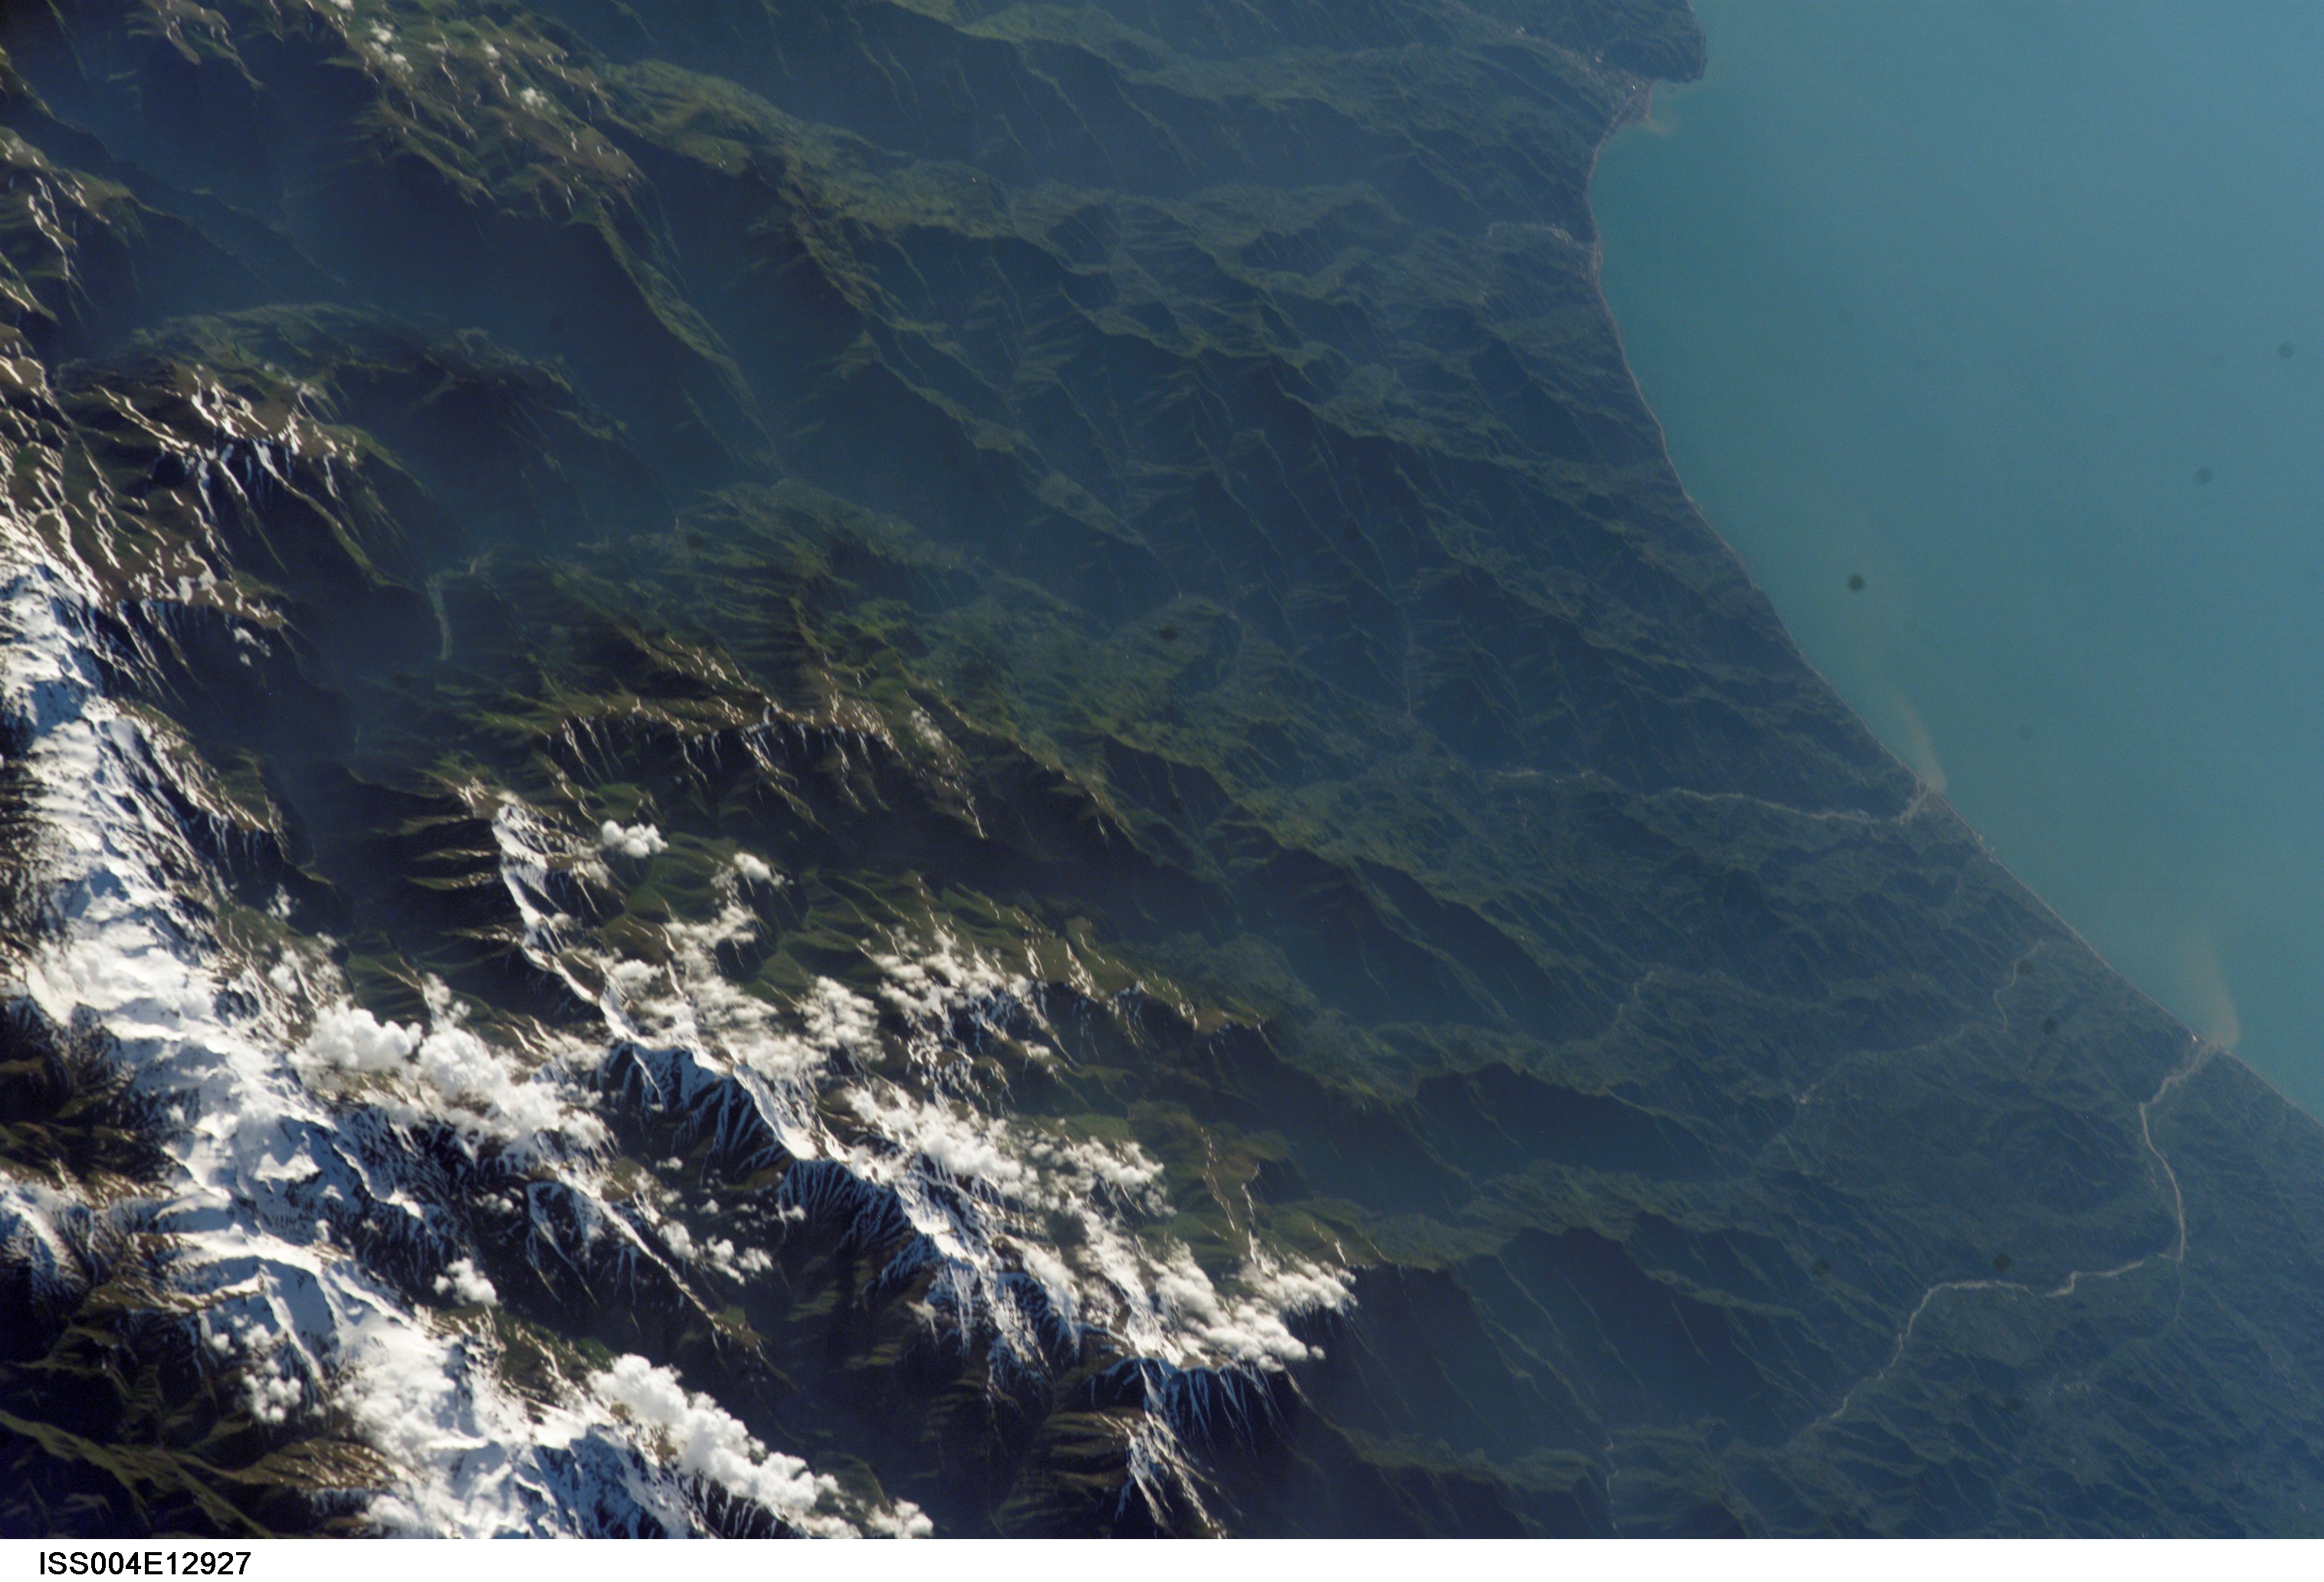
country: IRAN
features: TALISH MTS., CASPIAN SEA
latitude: 38.0
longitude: 49.0
